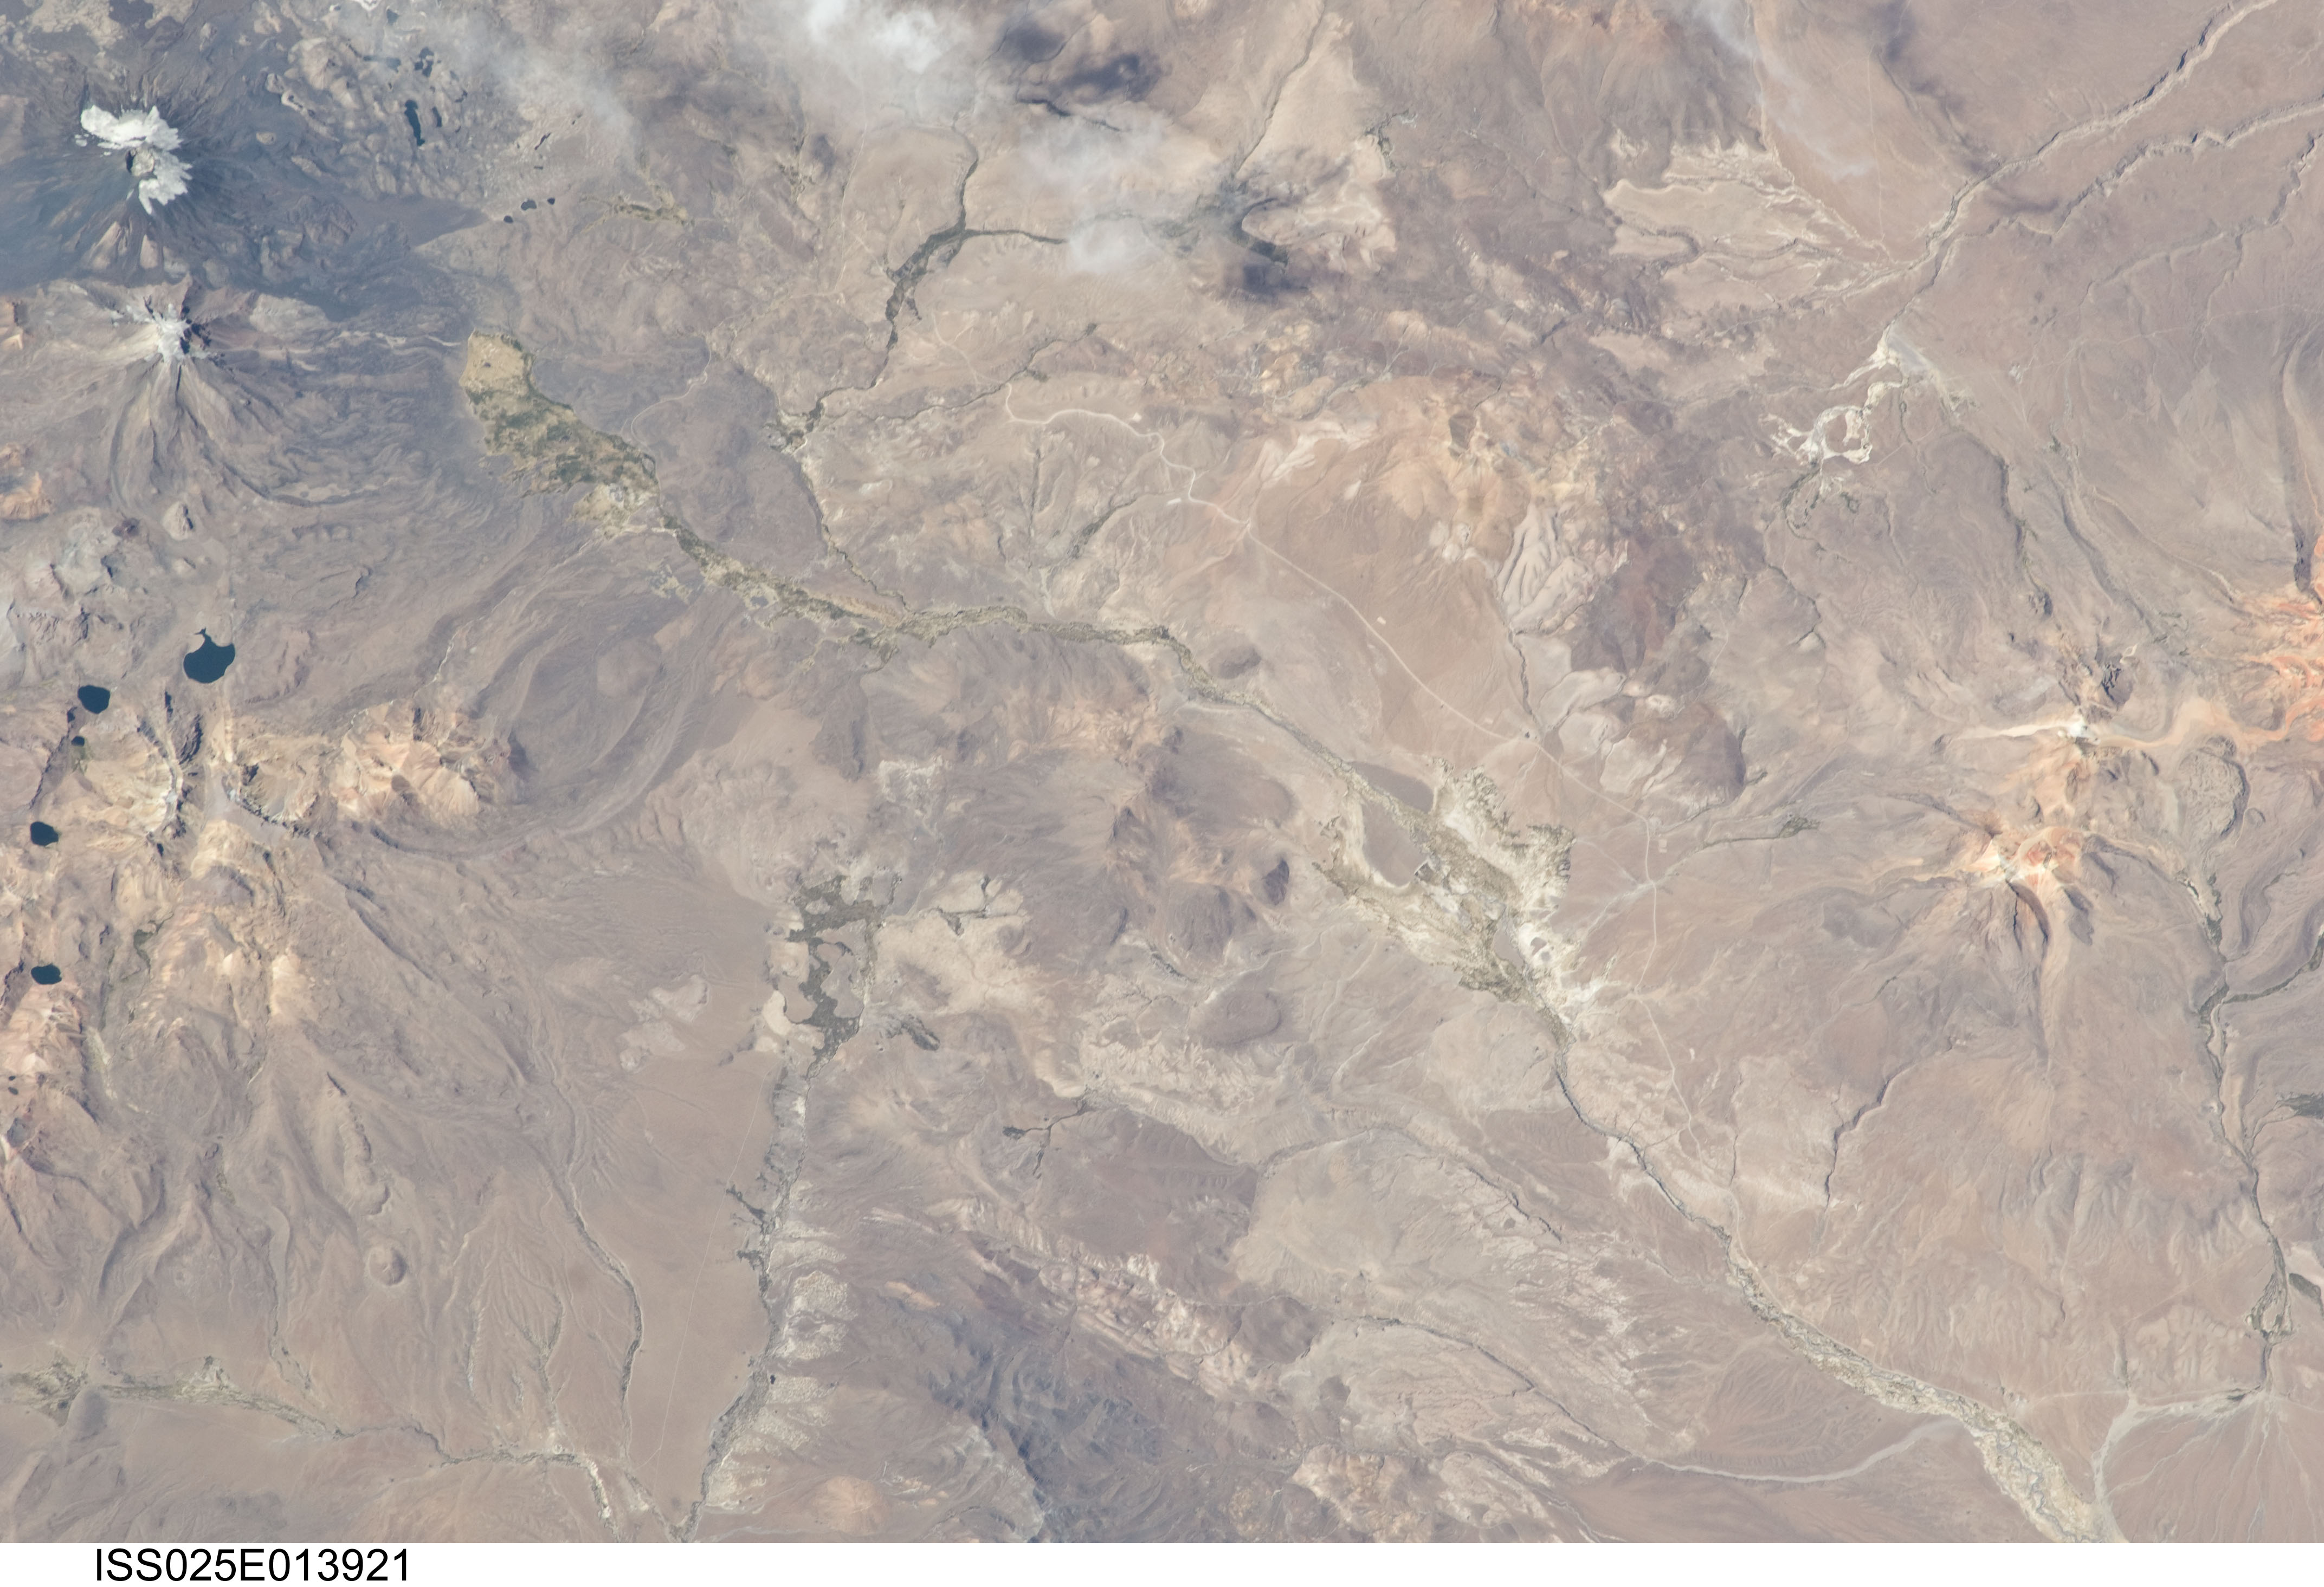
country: CHILE
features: DRAINAGE, ROADS N. OF PARINACOTA VOL., LAKES, POMERAPE VOL.
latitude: -18.1
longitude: -69.2
